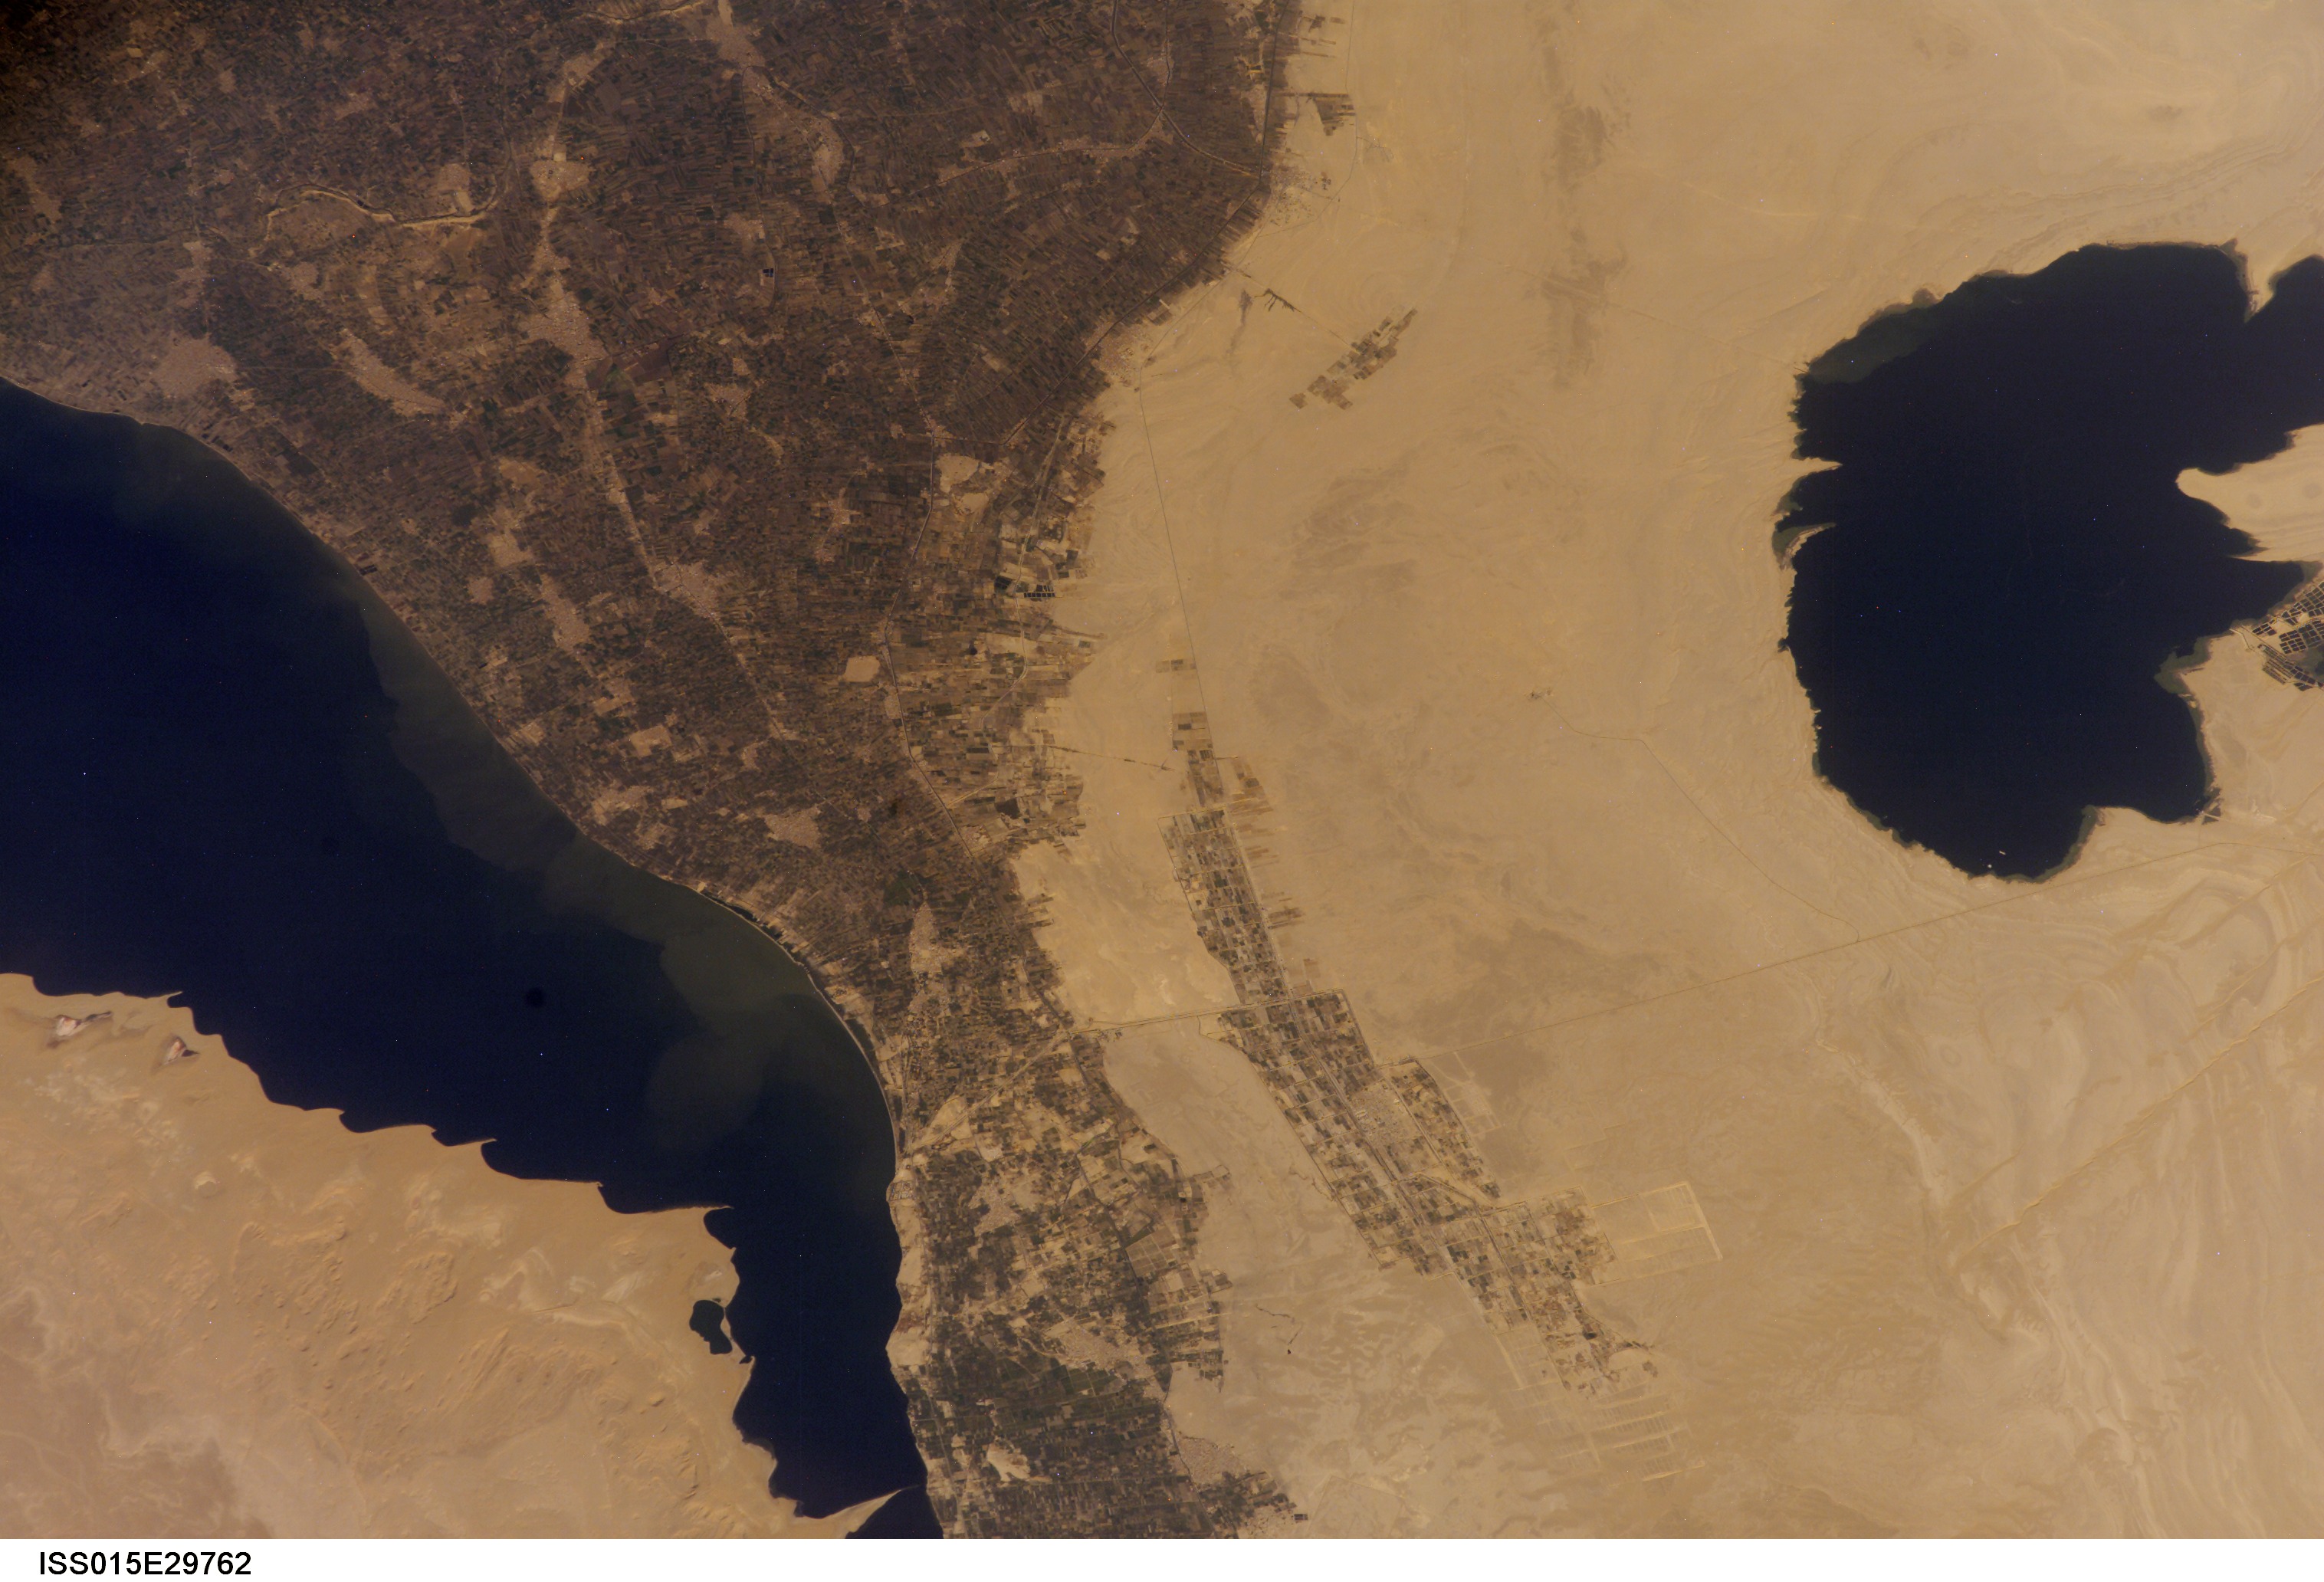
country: EGYPT
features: W. QARUN OASIS, AGR., L., DES.
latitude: 29.3
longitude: 30.5
